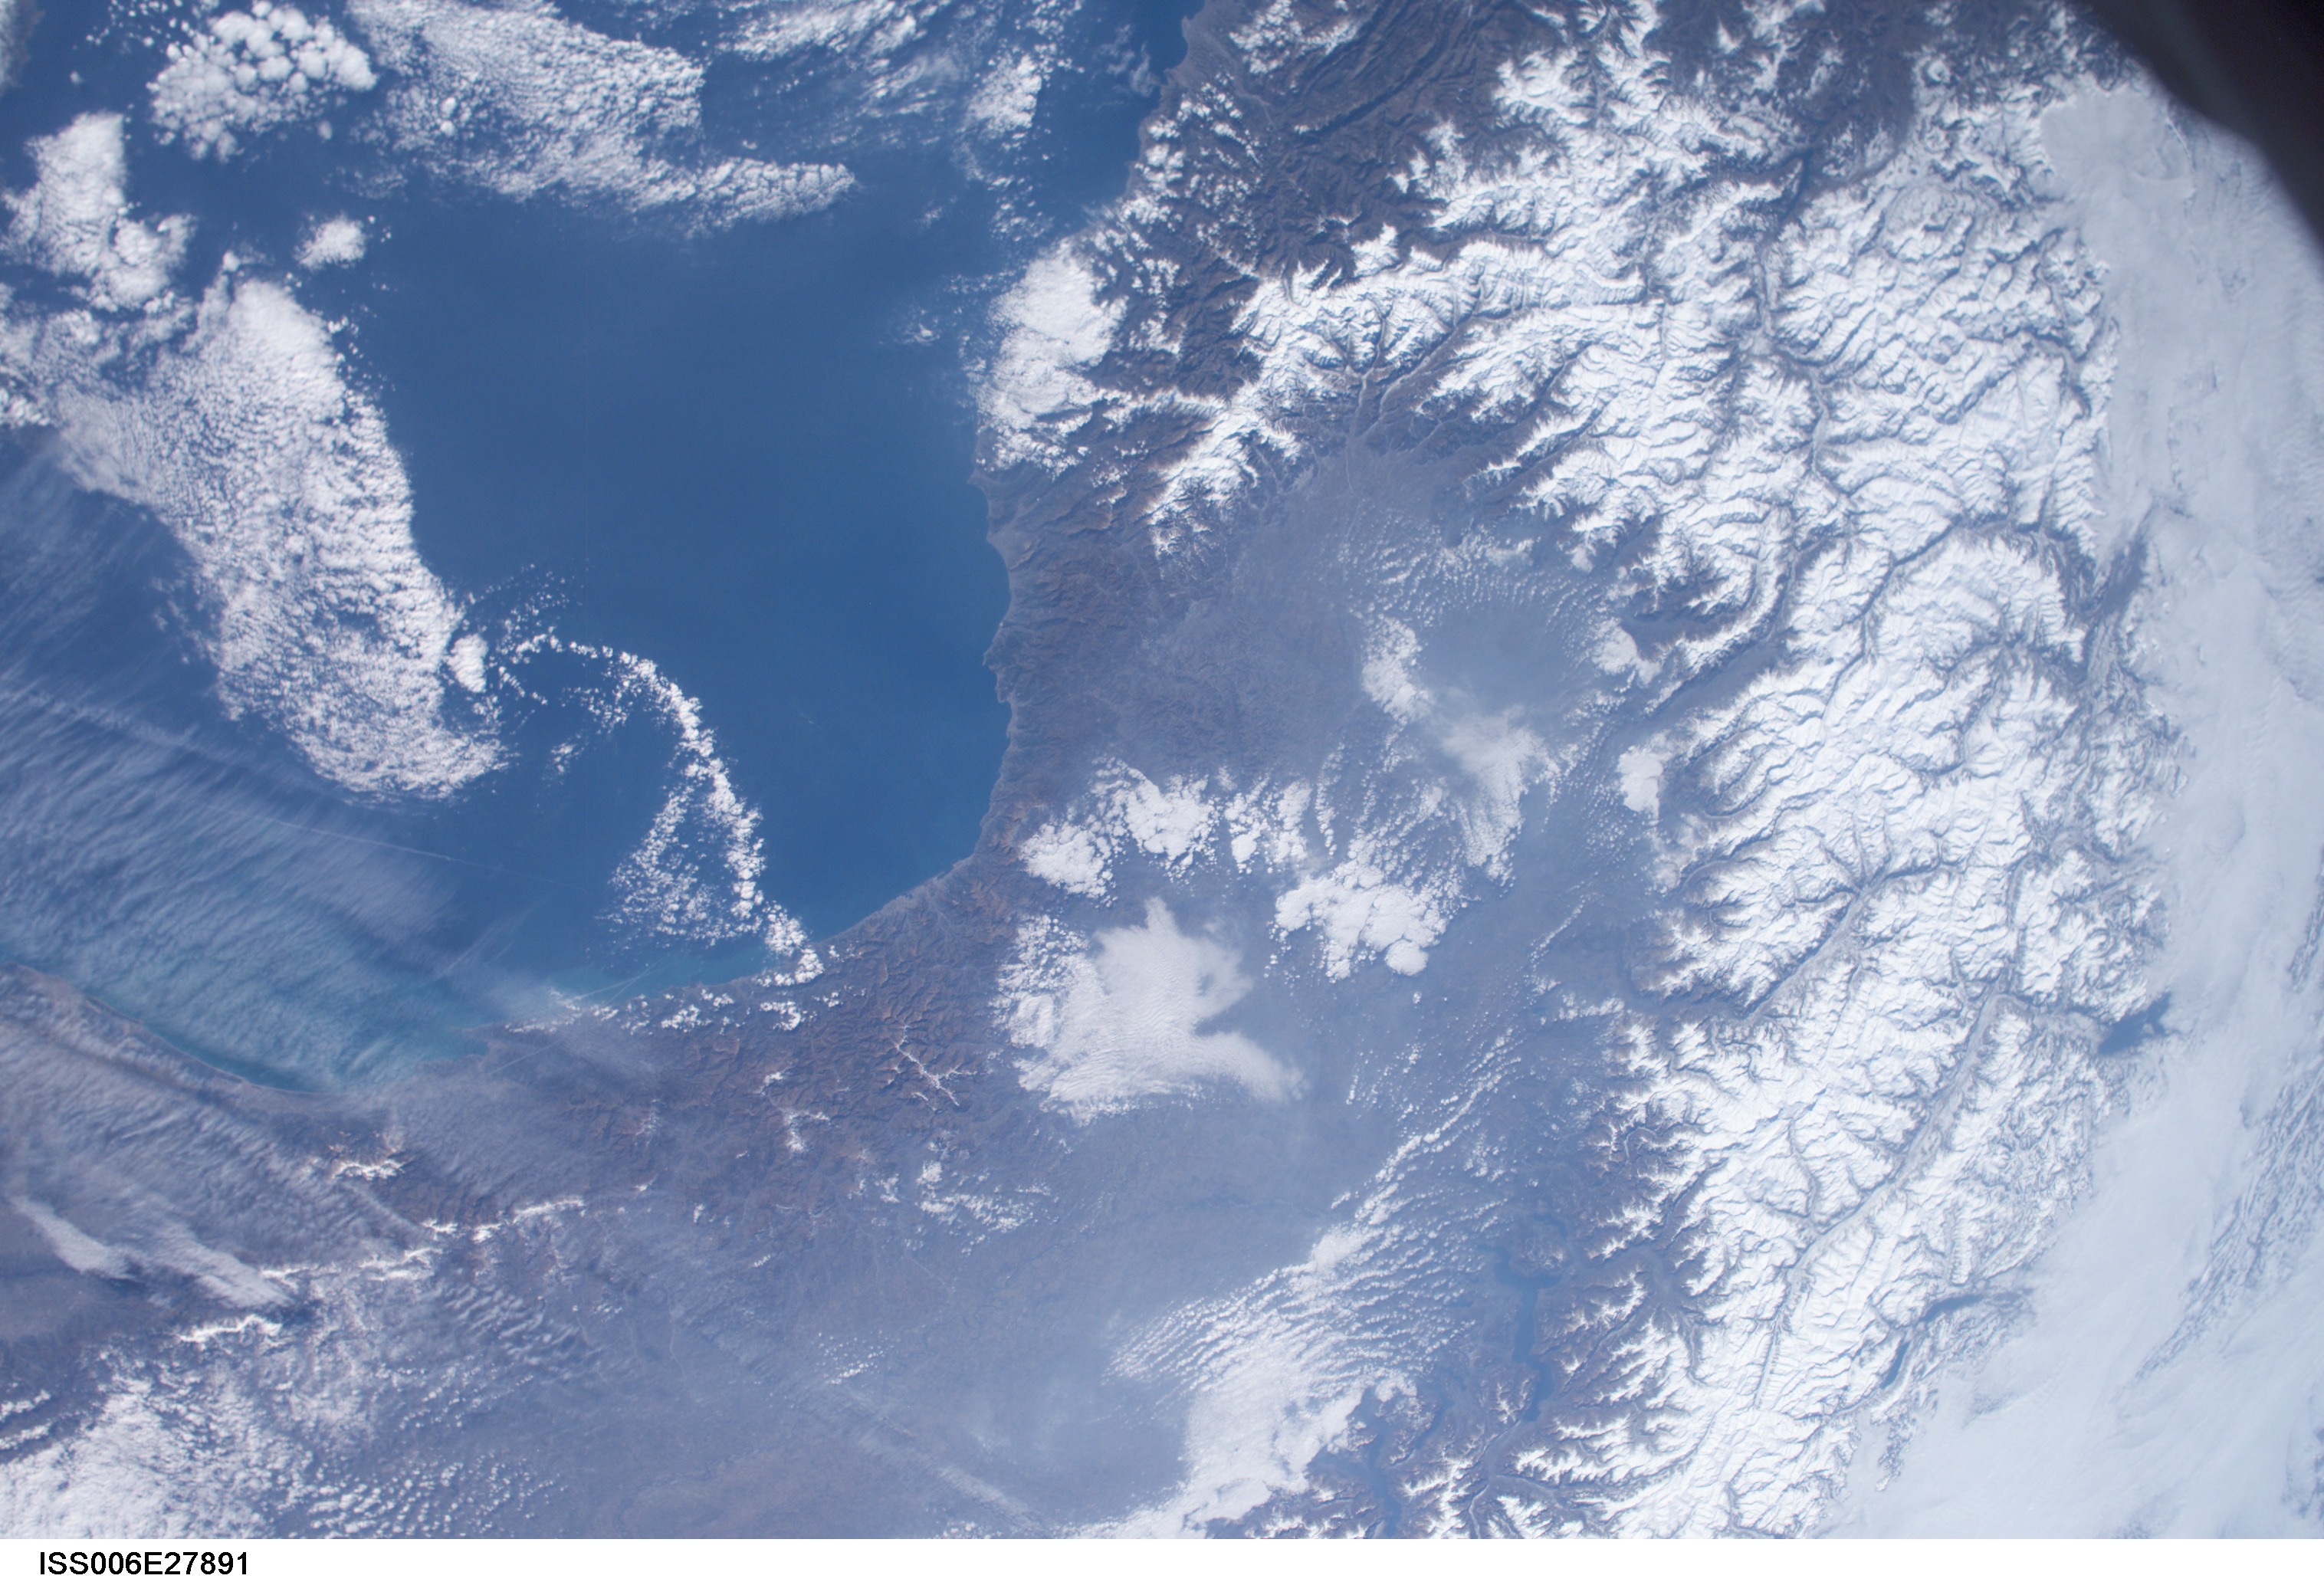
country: ITALY
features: SMOG, ALPS, PO RIVER VALLEY
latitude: 44.5
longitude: 9.0
